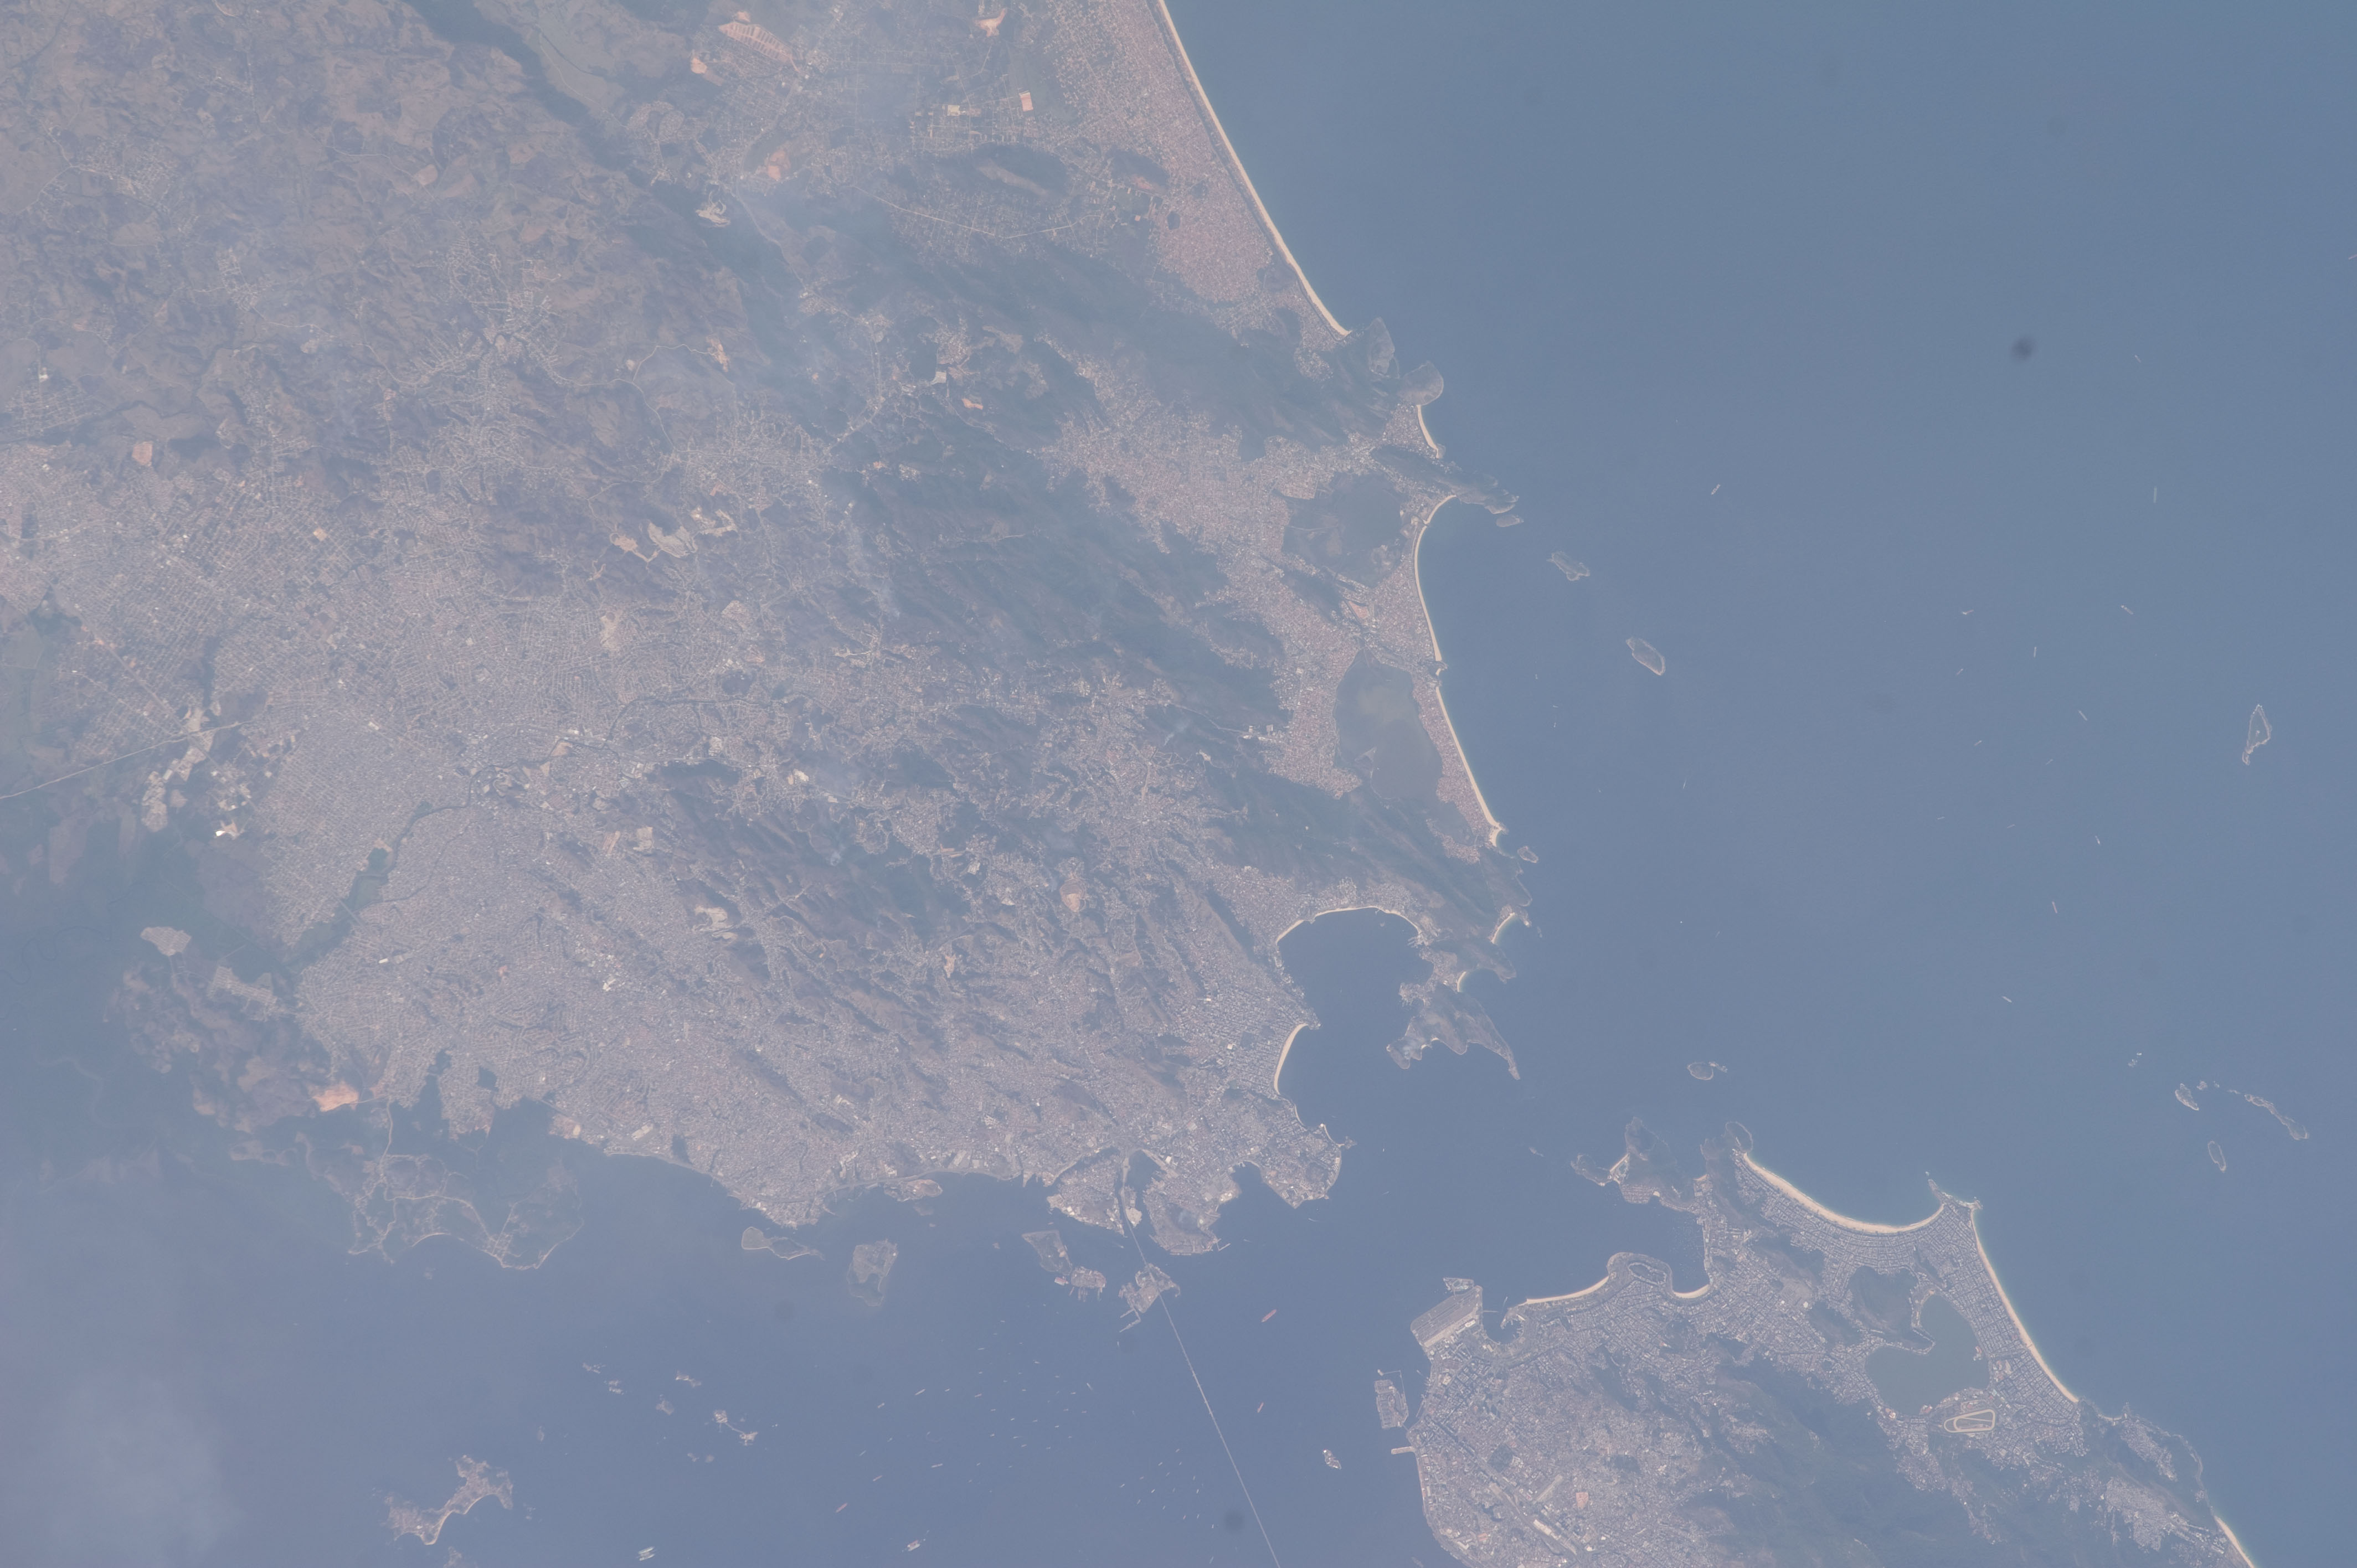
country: BRAZIL
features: GUANABARA B., SHIPS, ATLANTIC O., SAO GONCALO
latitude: -22.9
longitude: -43.0
